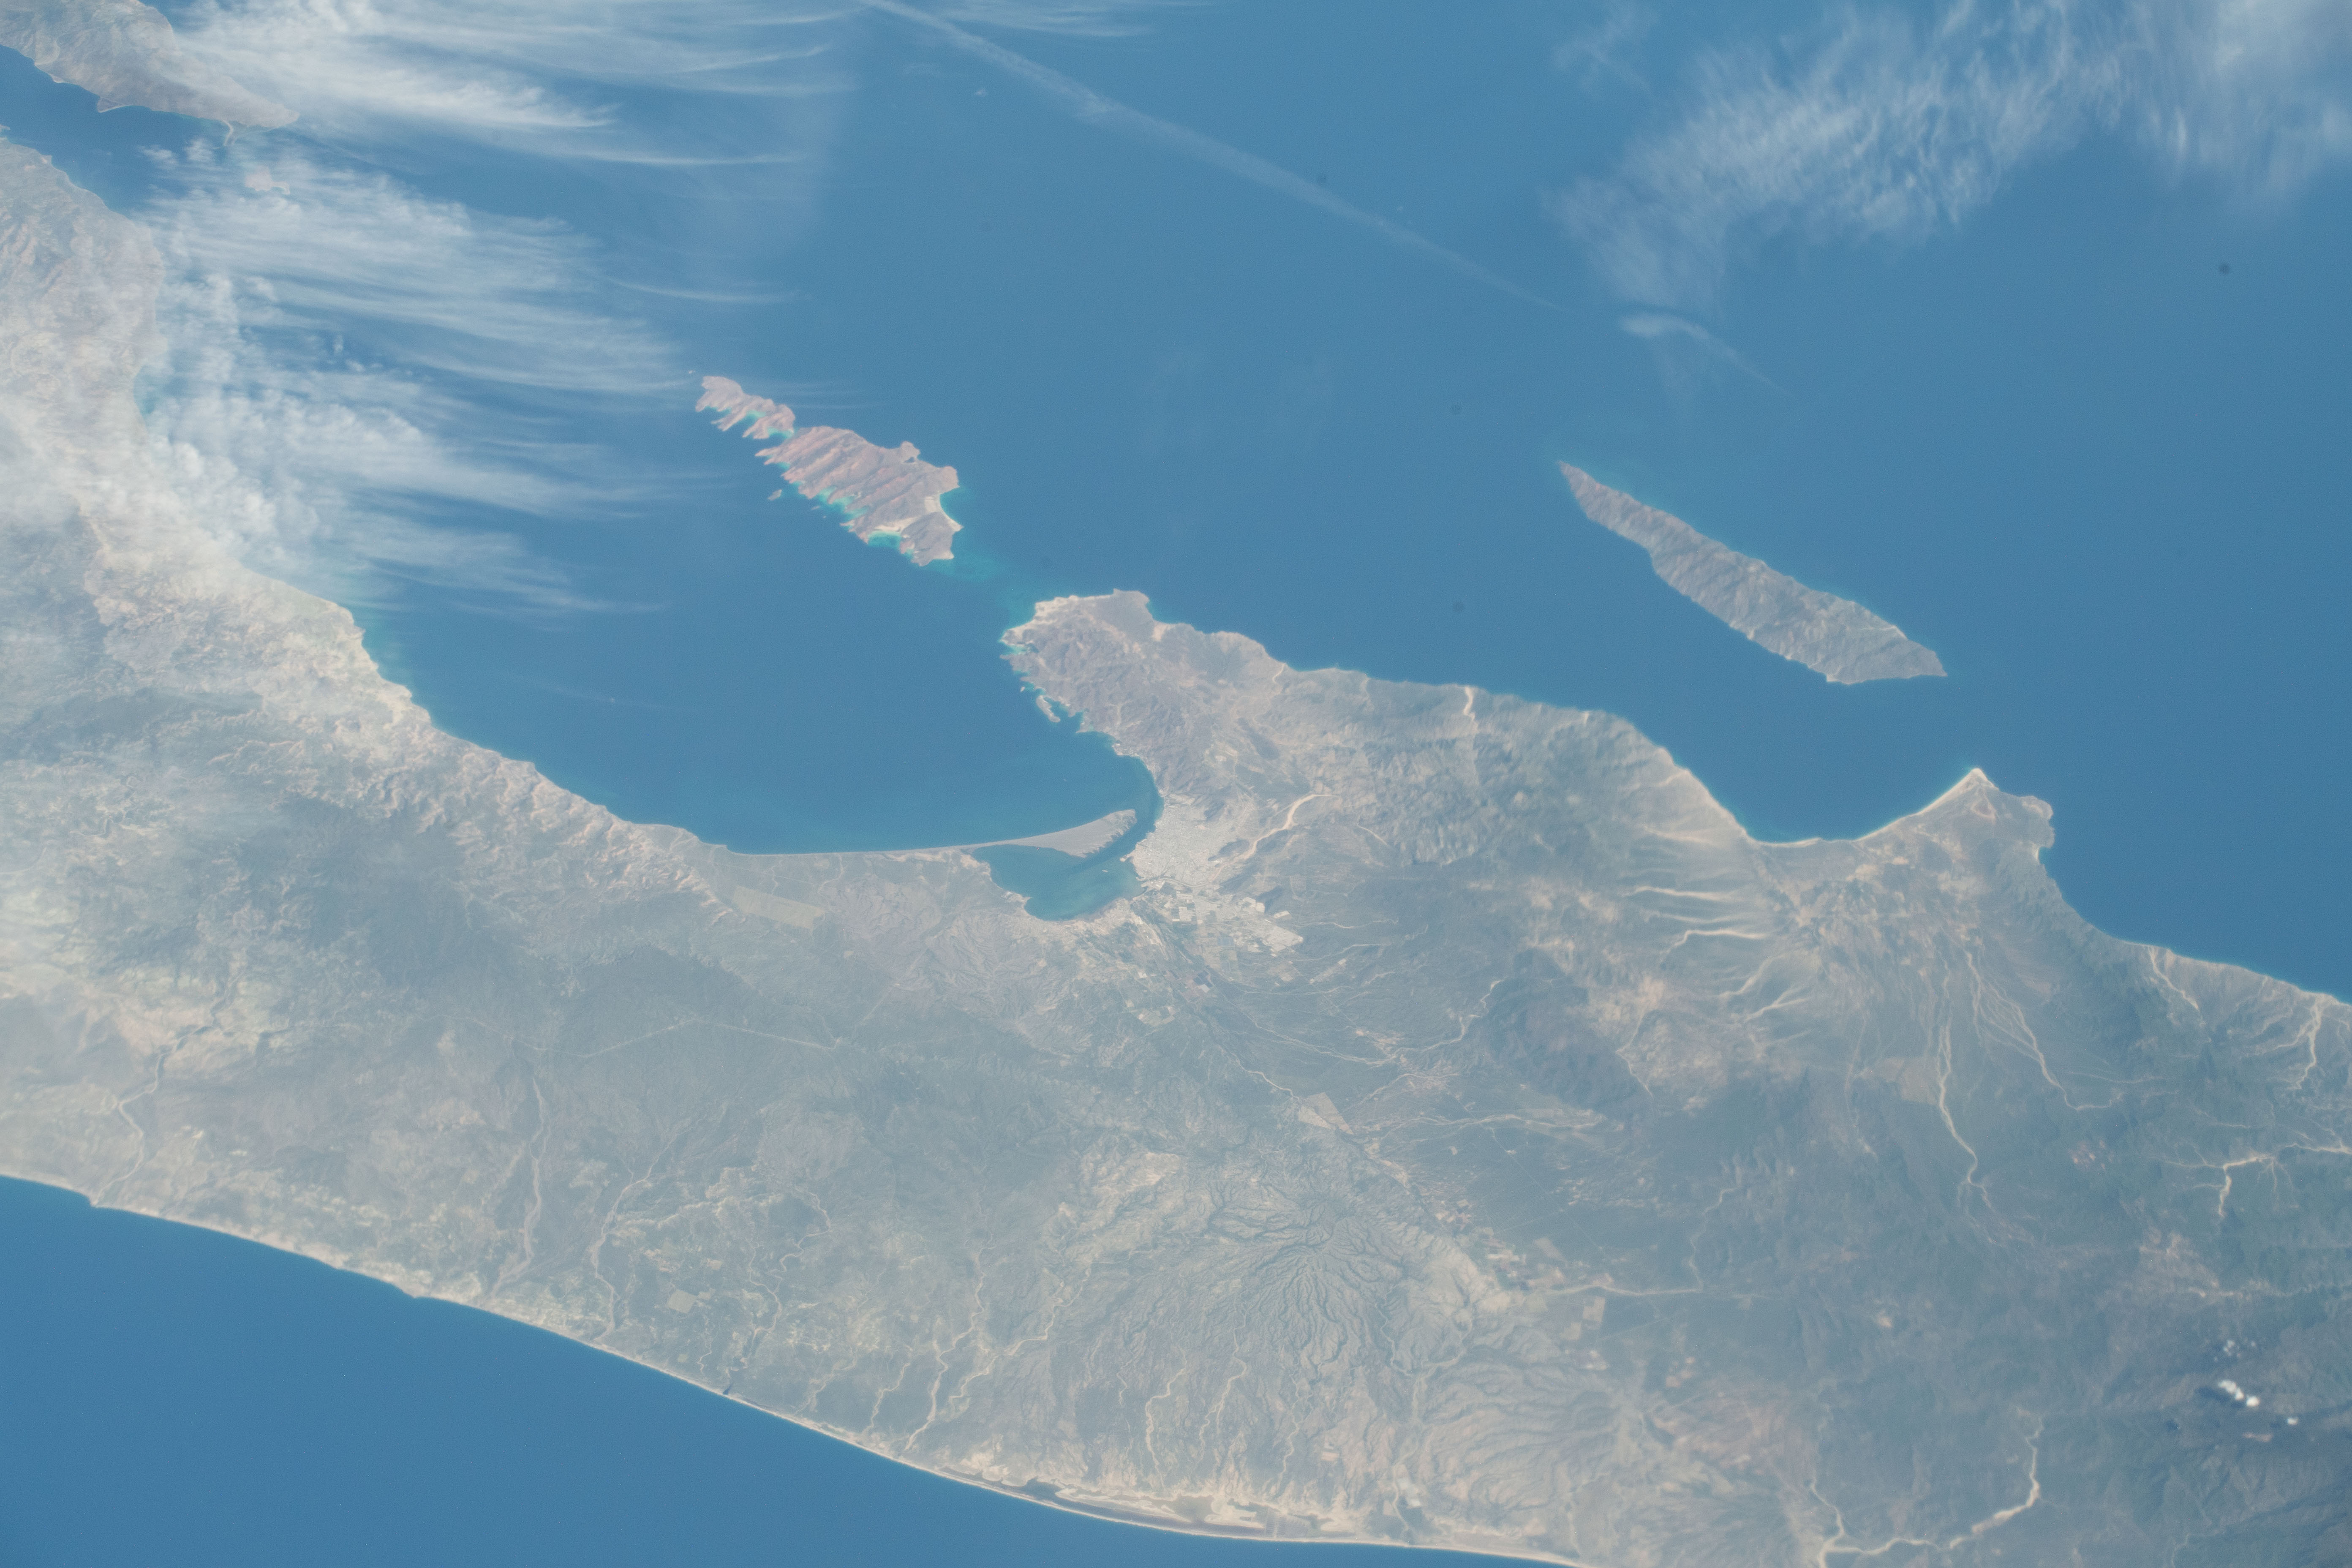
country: MEXICO
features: BAJA CALIFORNIA SUR, CERRALVO TROUGH, ISLA LA PARFIDA
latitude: 24.2
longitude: -110.2
